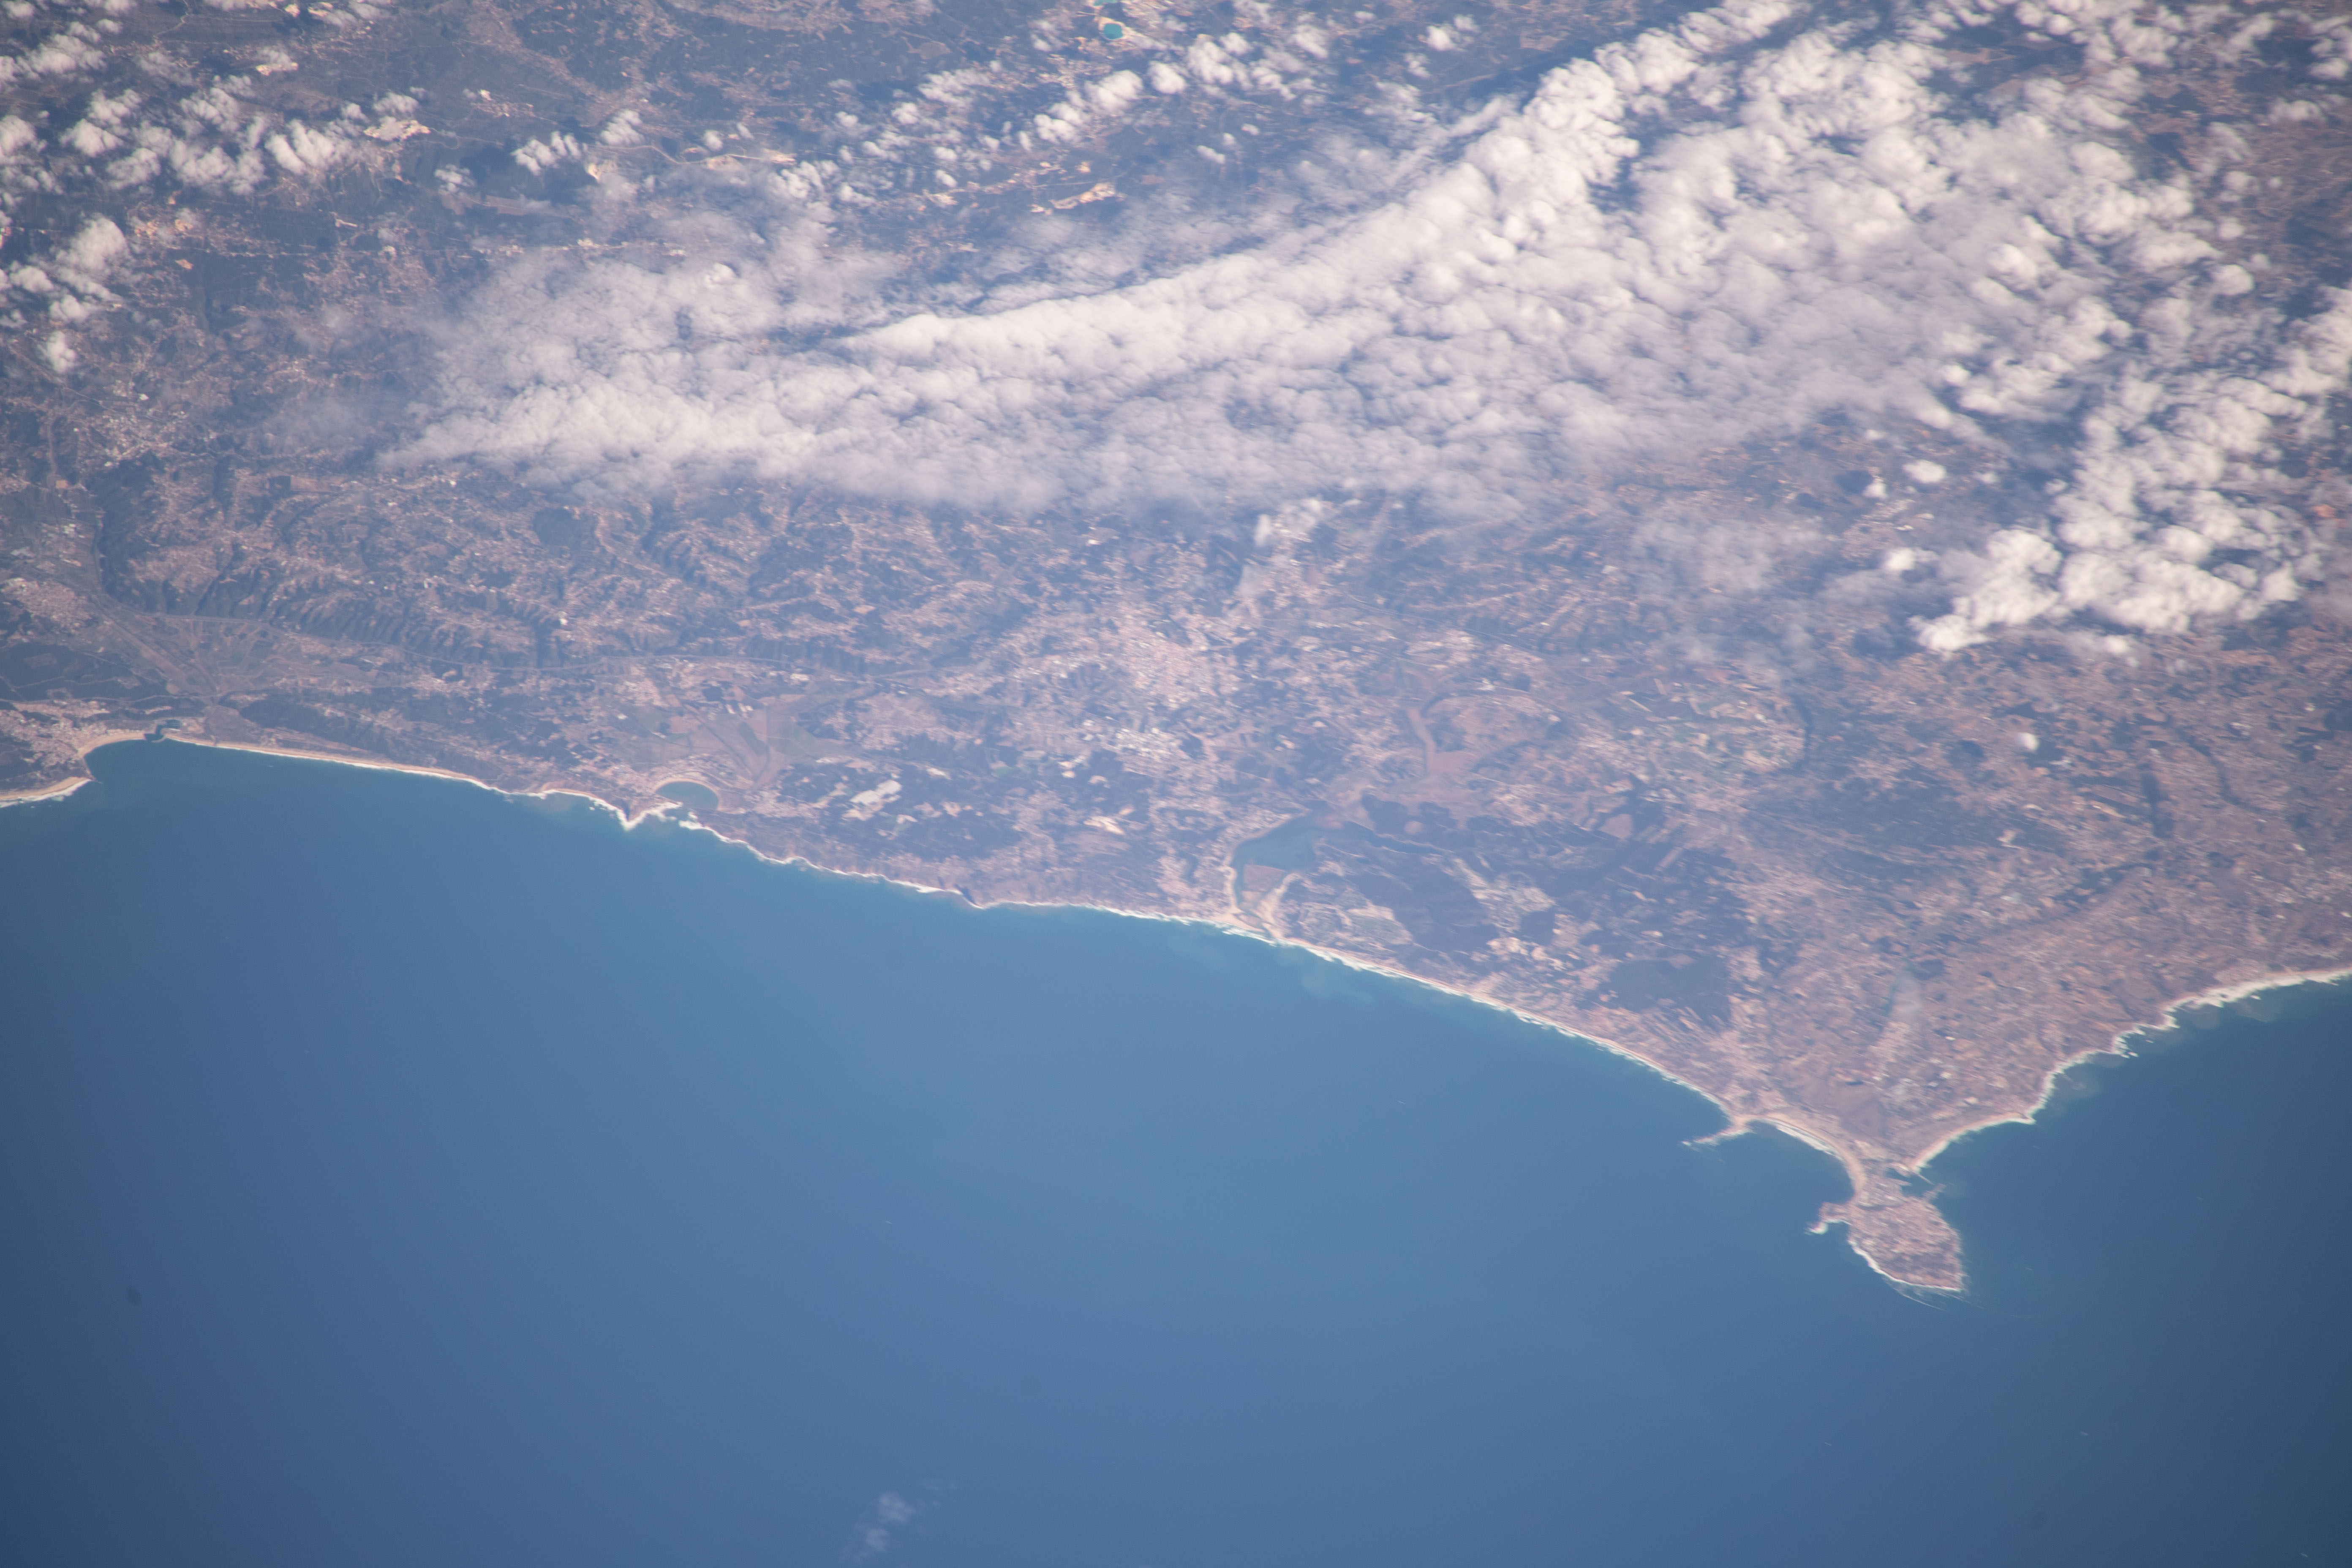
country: PORTUGAL
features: NAZARE, SALIR DO PORTO, PENICHE, CALDAS DA RAINHA
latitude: 39.4
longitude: -9.1
